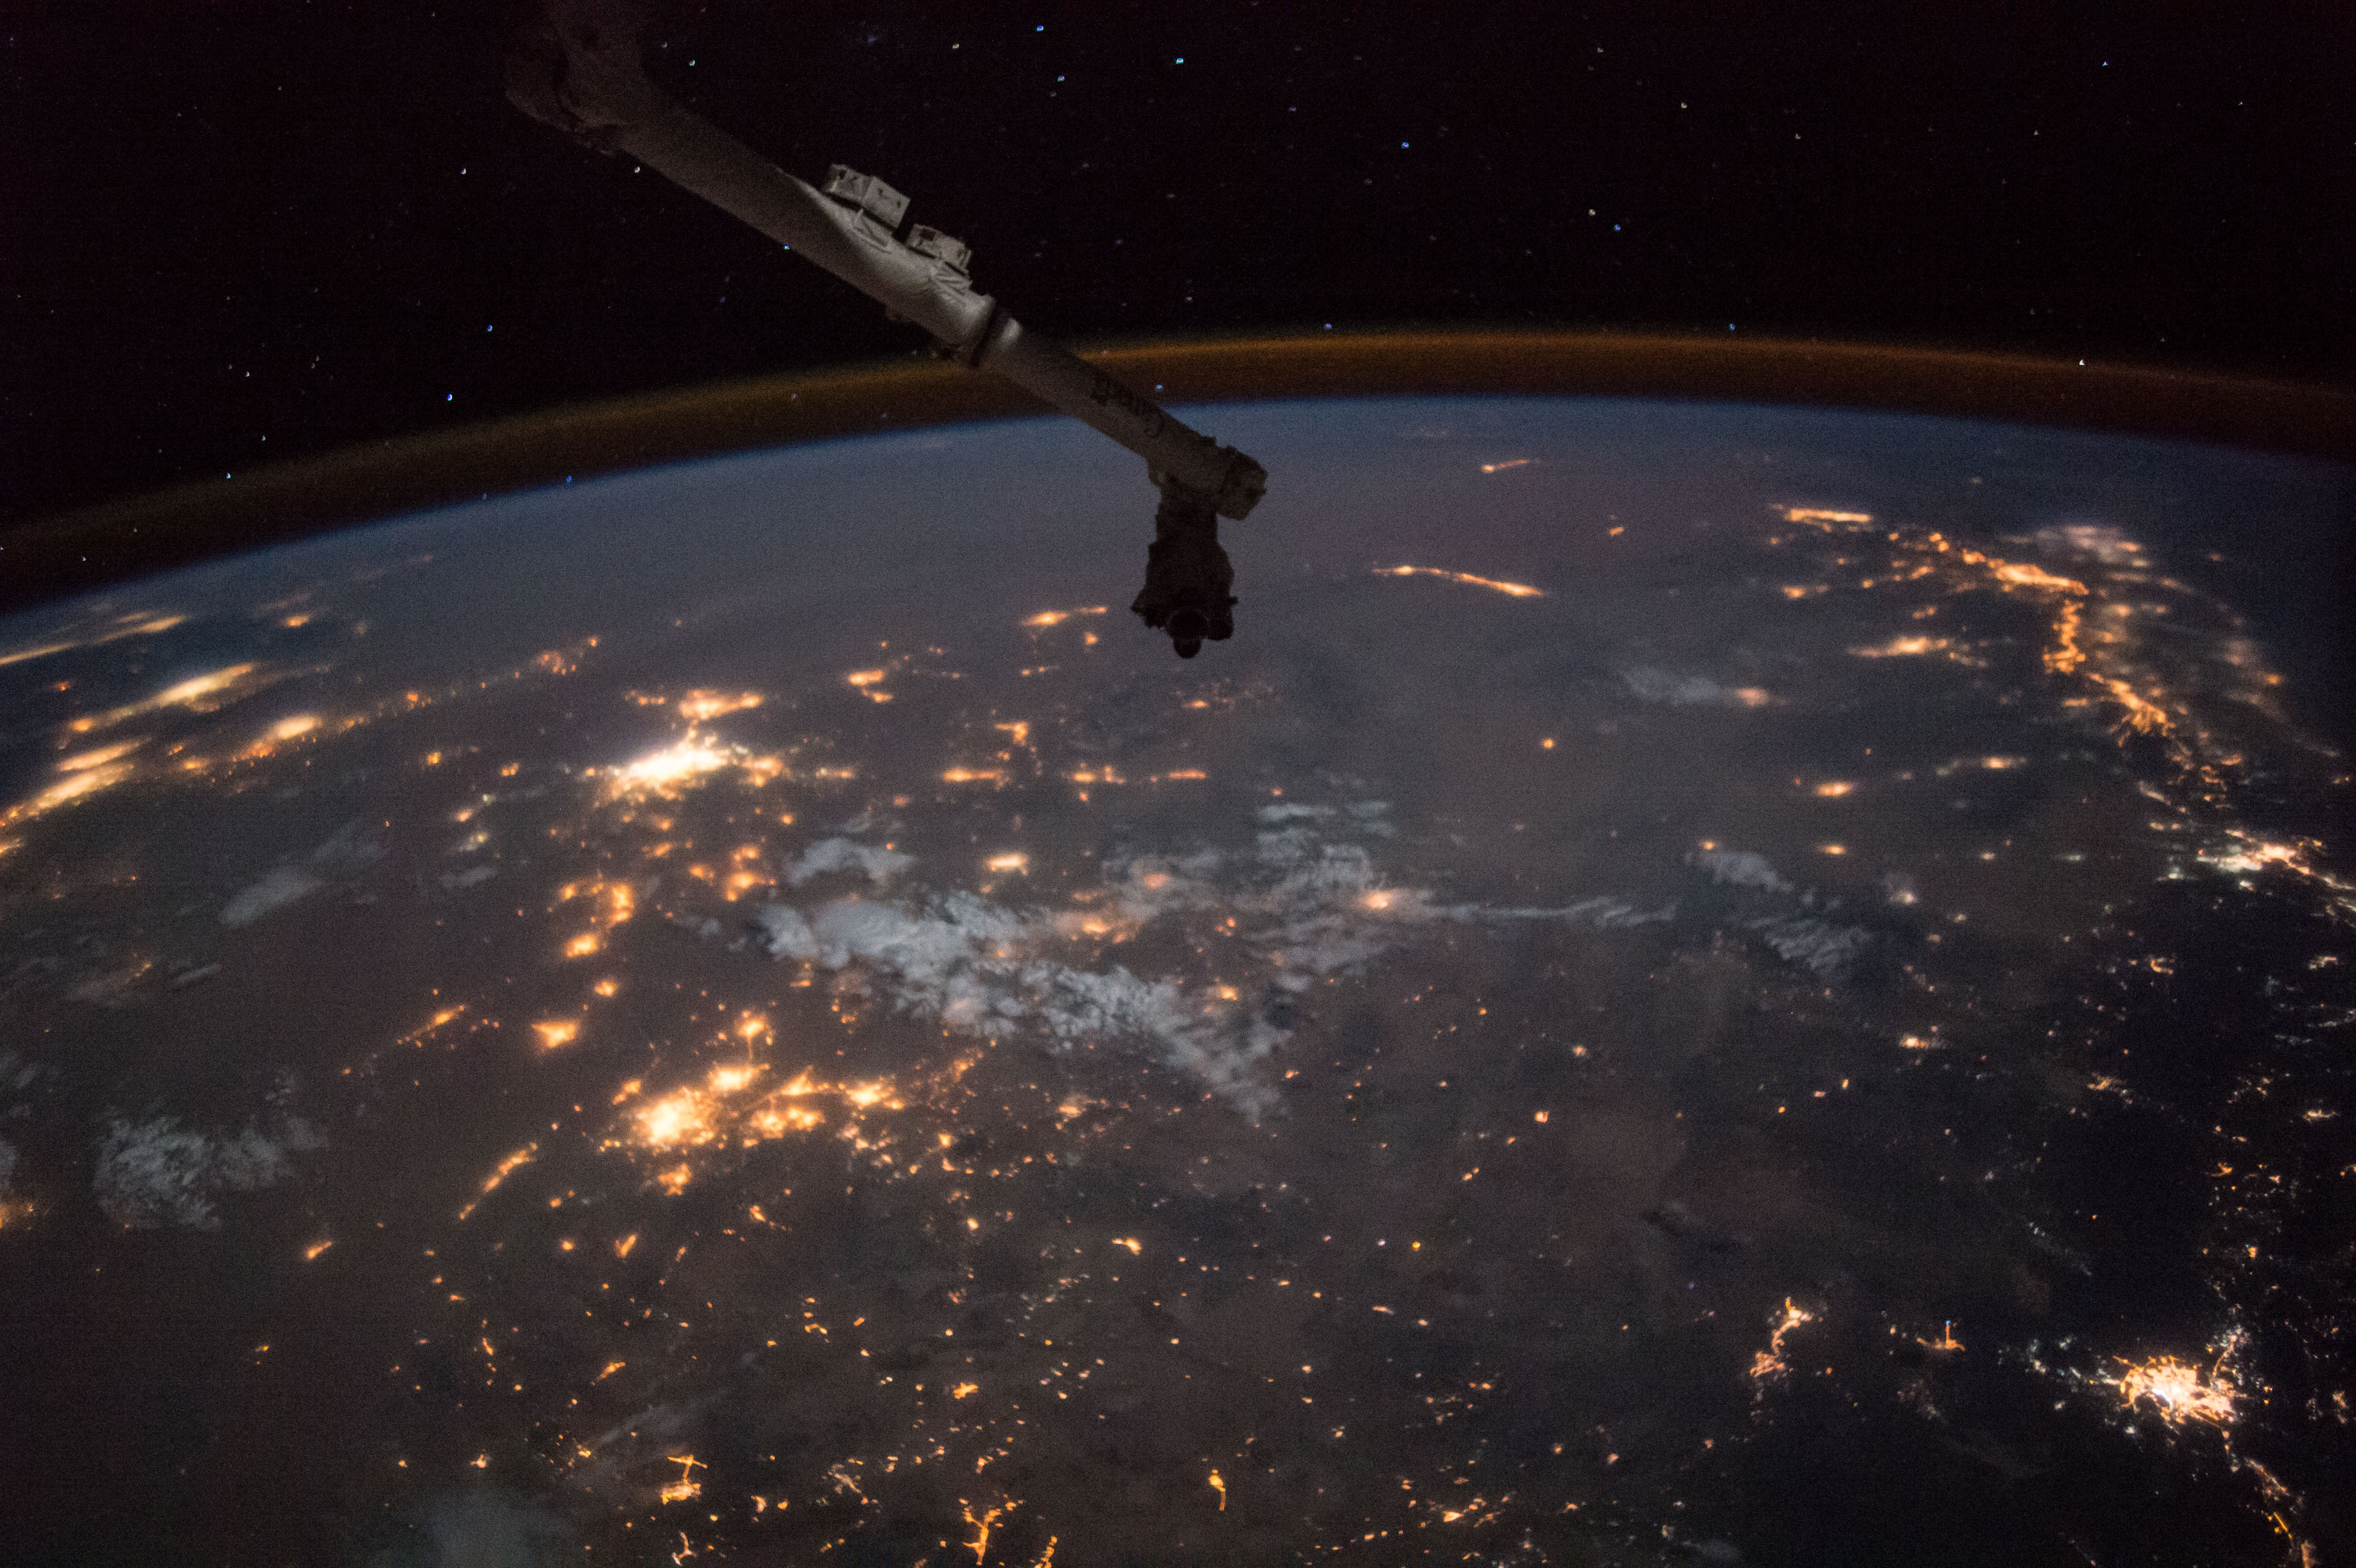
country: SAUDI ARABIA
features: AL BIJADYAH, ARWA, AL QAIYAH, MARAT
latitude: 24.1
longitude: 44.0
